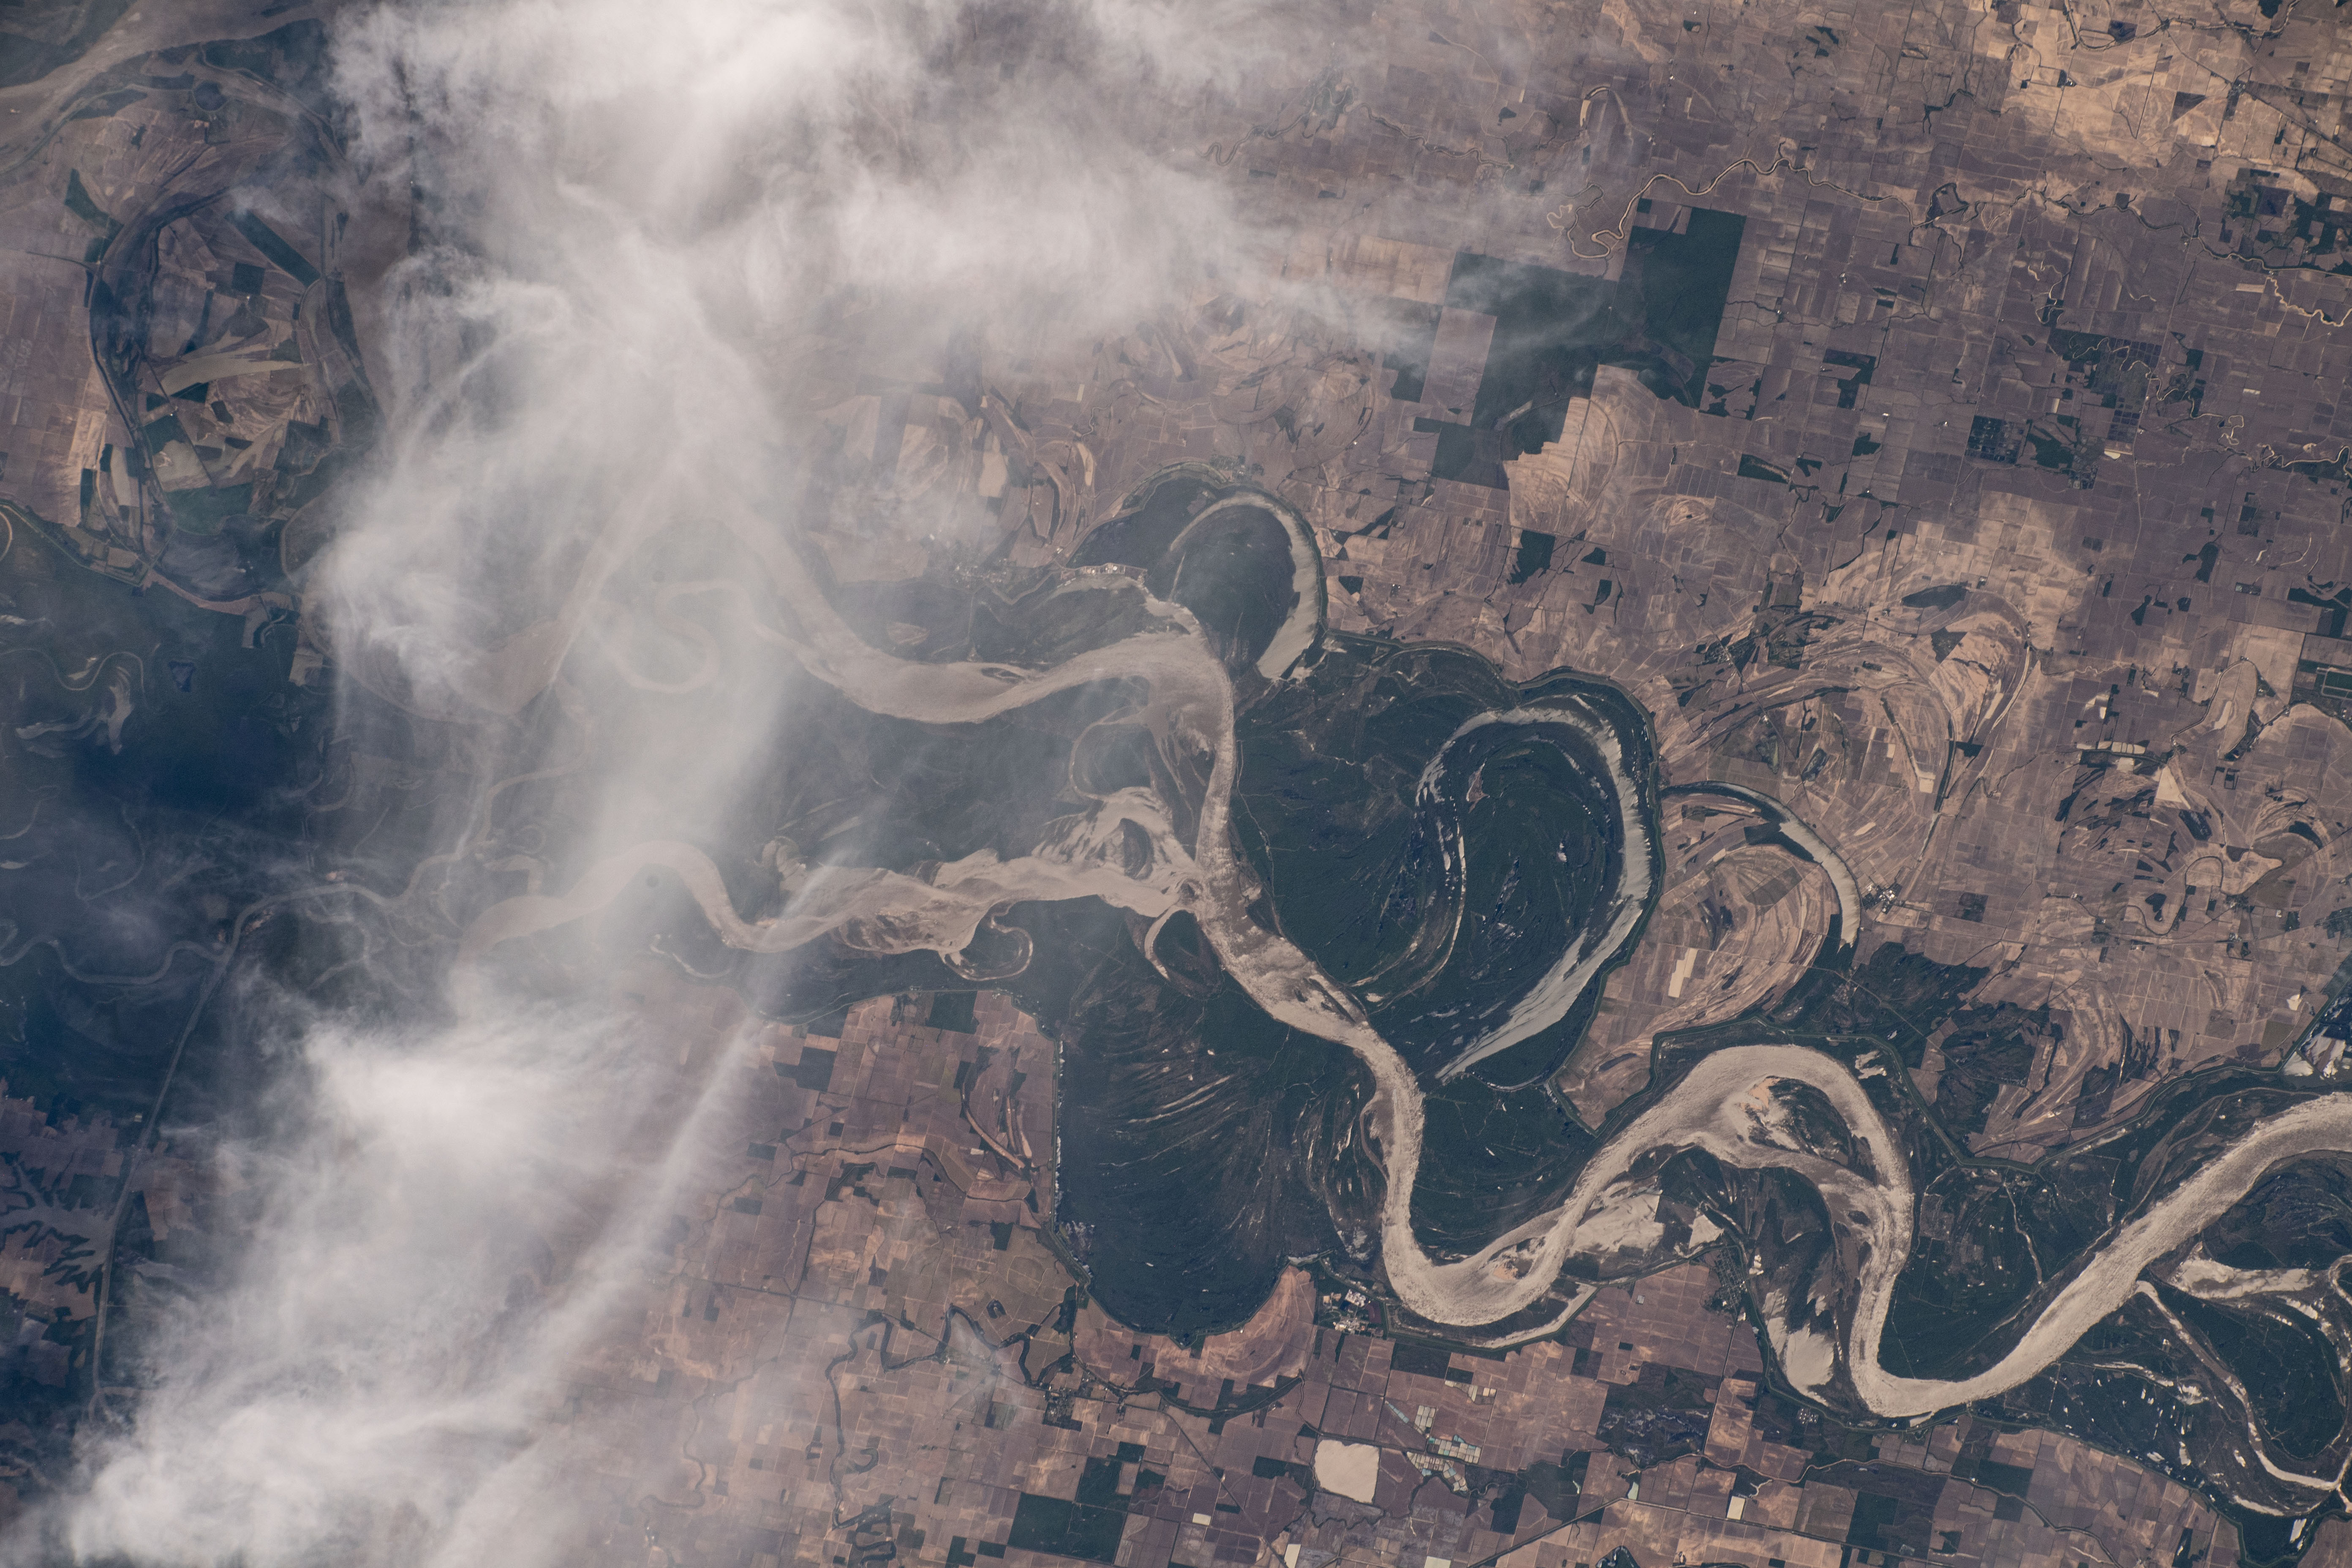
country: USA-MISSISSIPPI
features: MISSISSIPPI RIVER, LAKE WHITTINGTON, TRUSTEN HOLDER STATE WILDLIFE MANAGEMENT AREA
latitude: 33.8
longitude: -91.1
